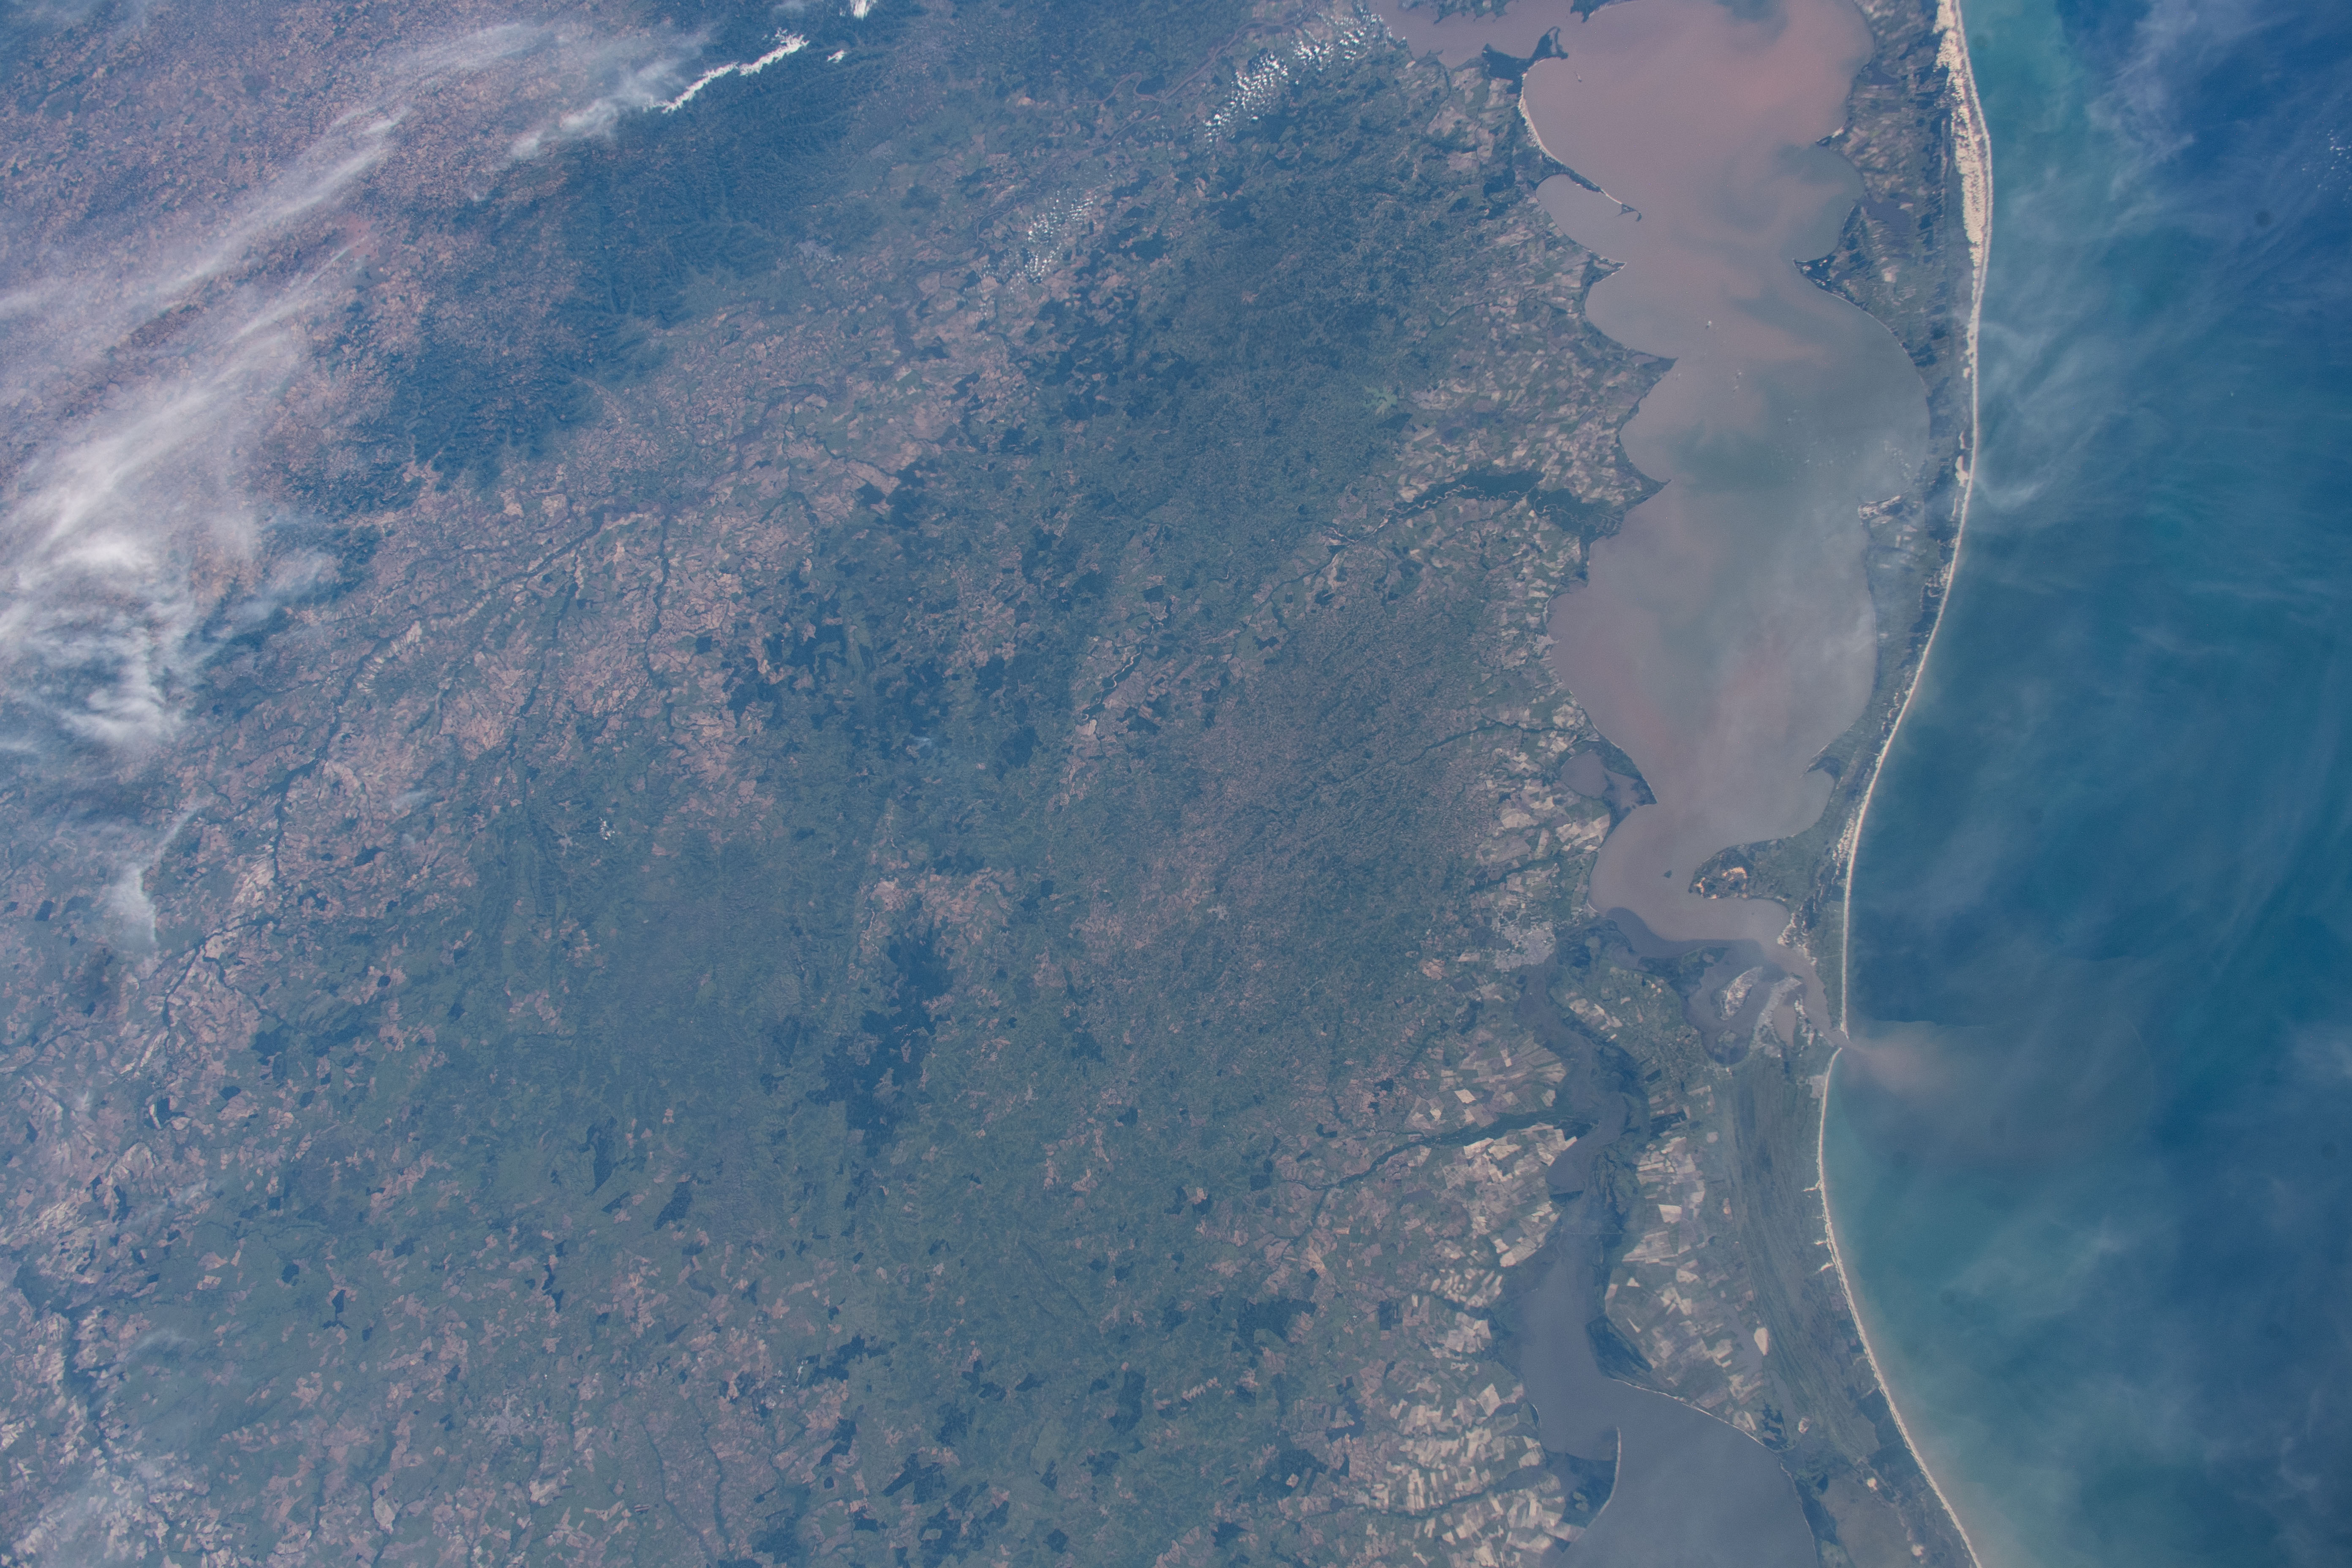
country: BRAZIL
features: LAGO DOS PATOS
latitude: -31.0
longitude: -53.0
